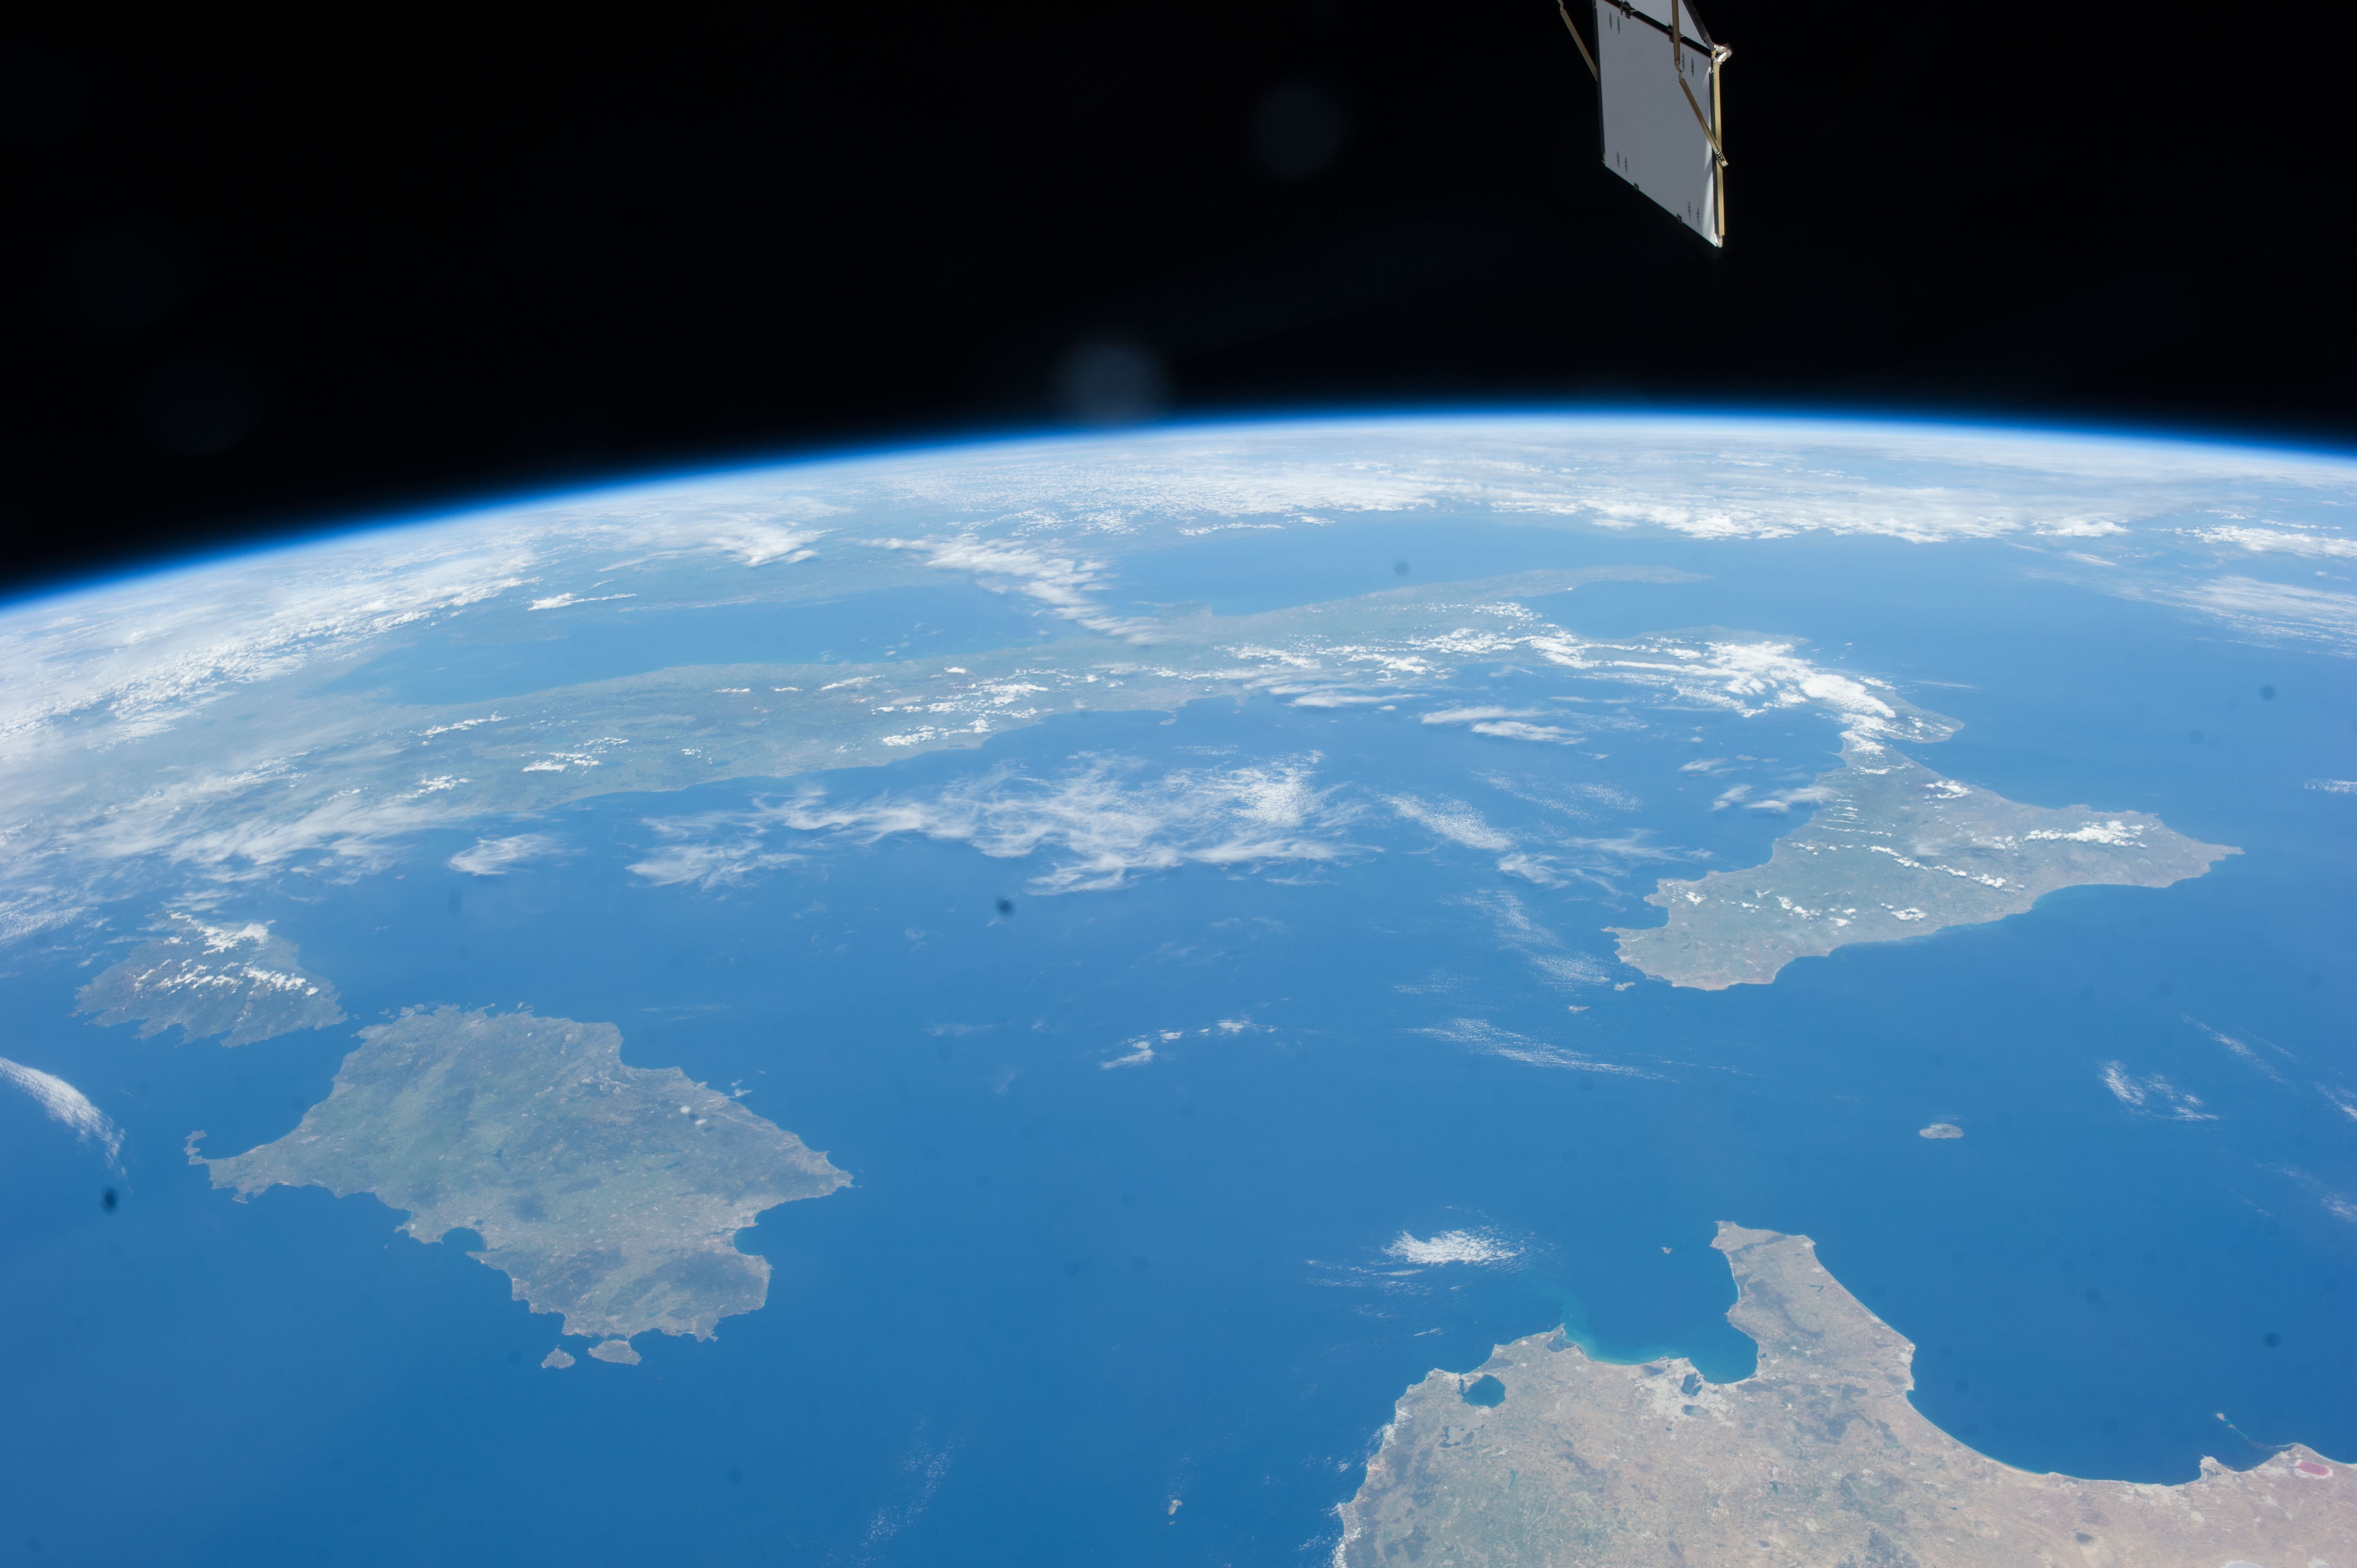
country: ITALY
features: ITALY, TURRENIAN SEA, SICILY, CORSE, SARDAGNE, NORTH AFRICA
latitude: 40.3
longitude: 12.7
